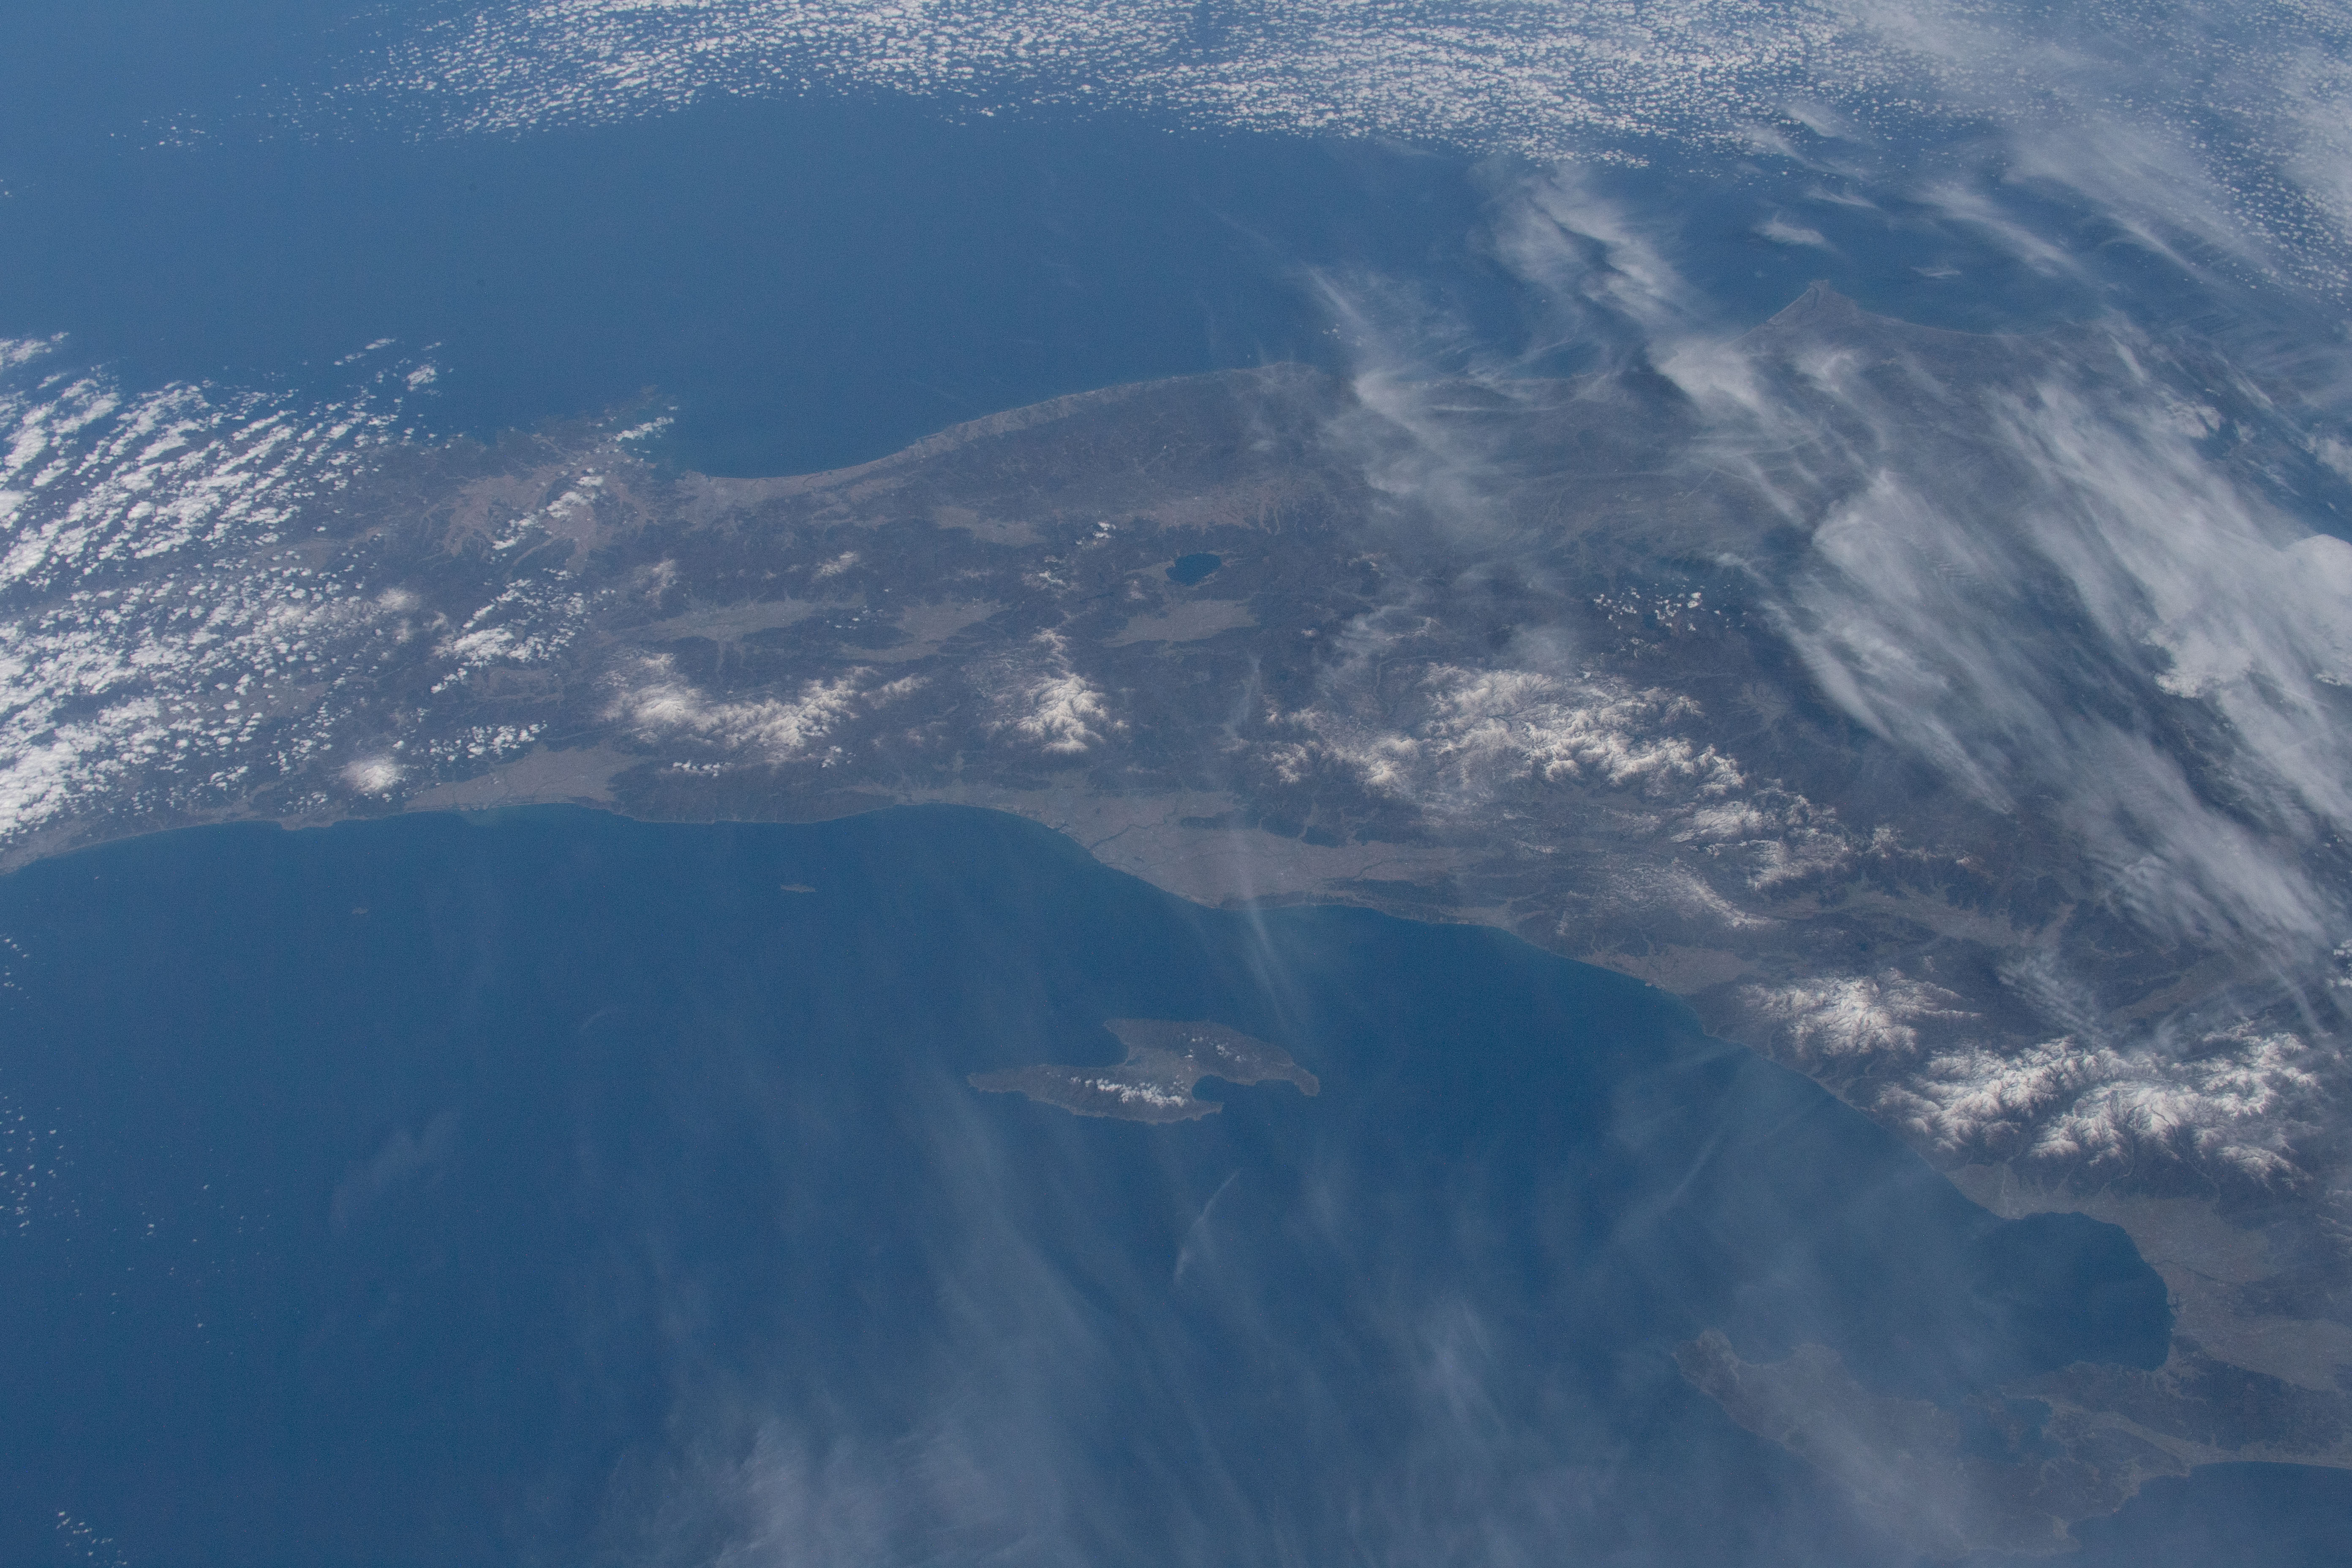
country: JAPAN
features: SADO ISLAND, SENDAI, NORTH PACIFIC OCEAN
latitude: 37.5
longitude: 138.5
